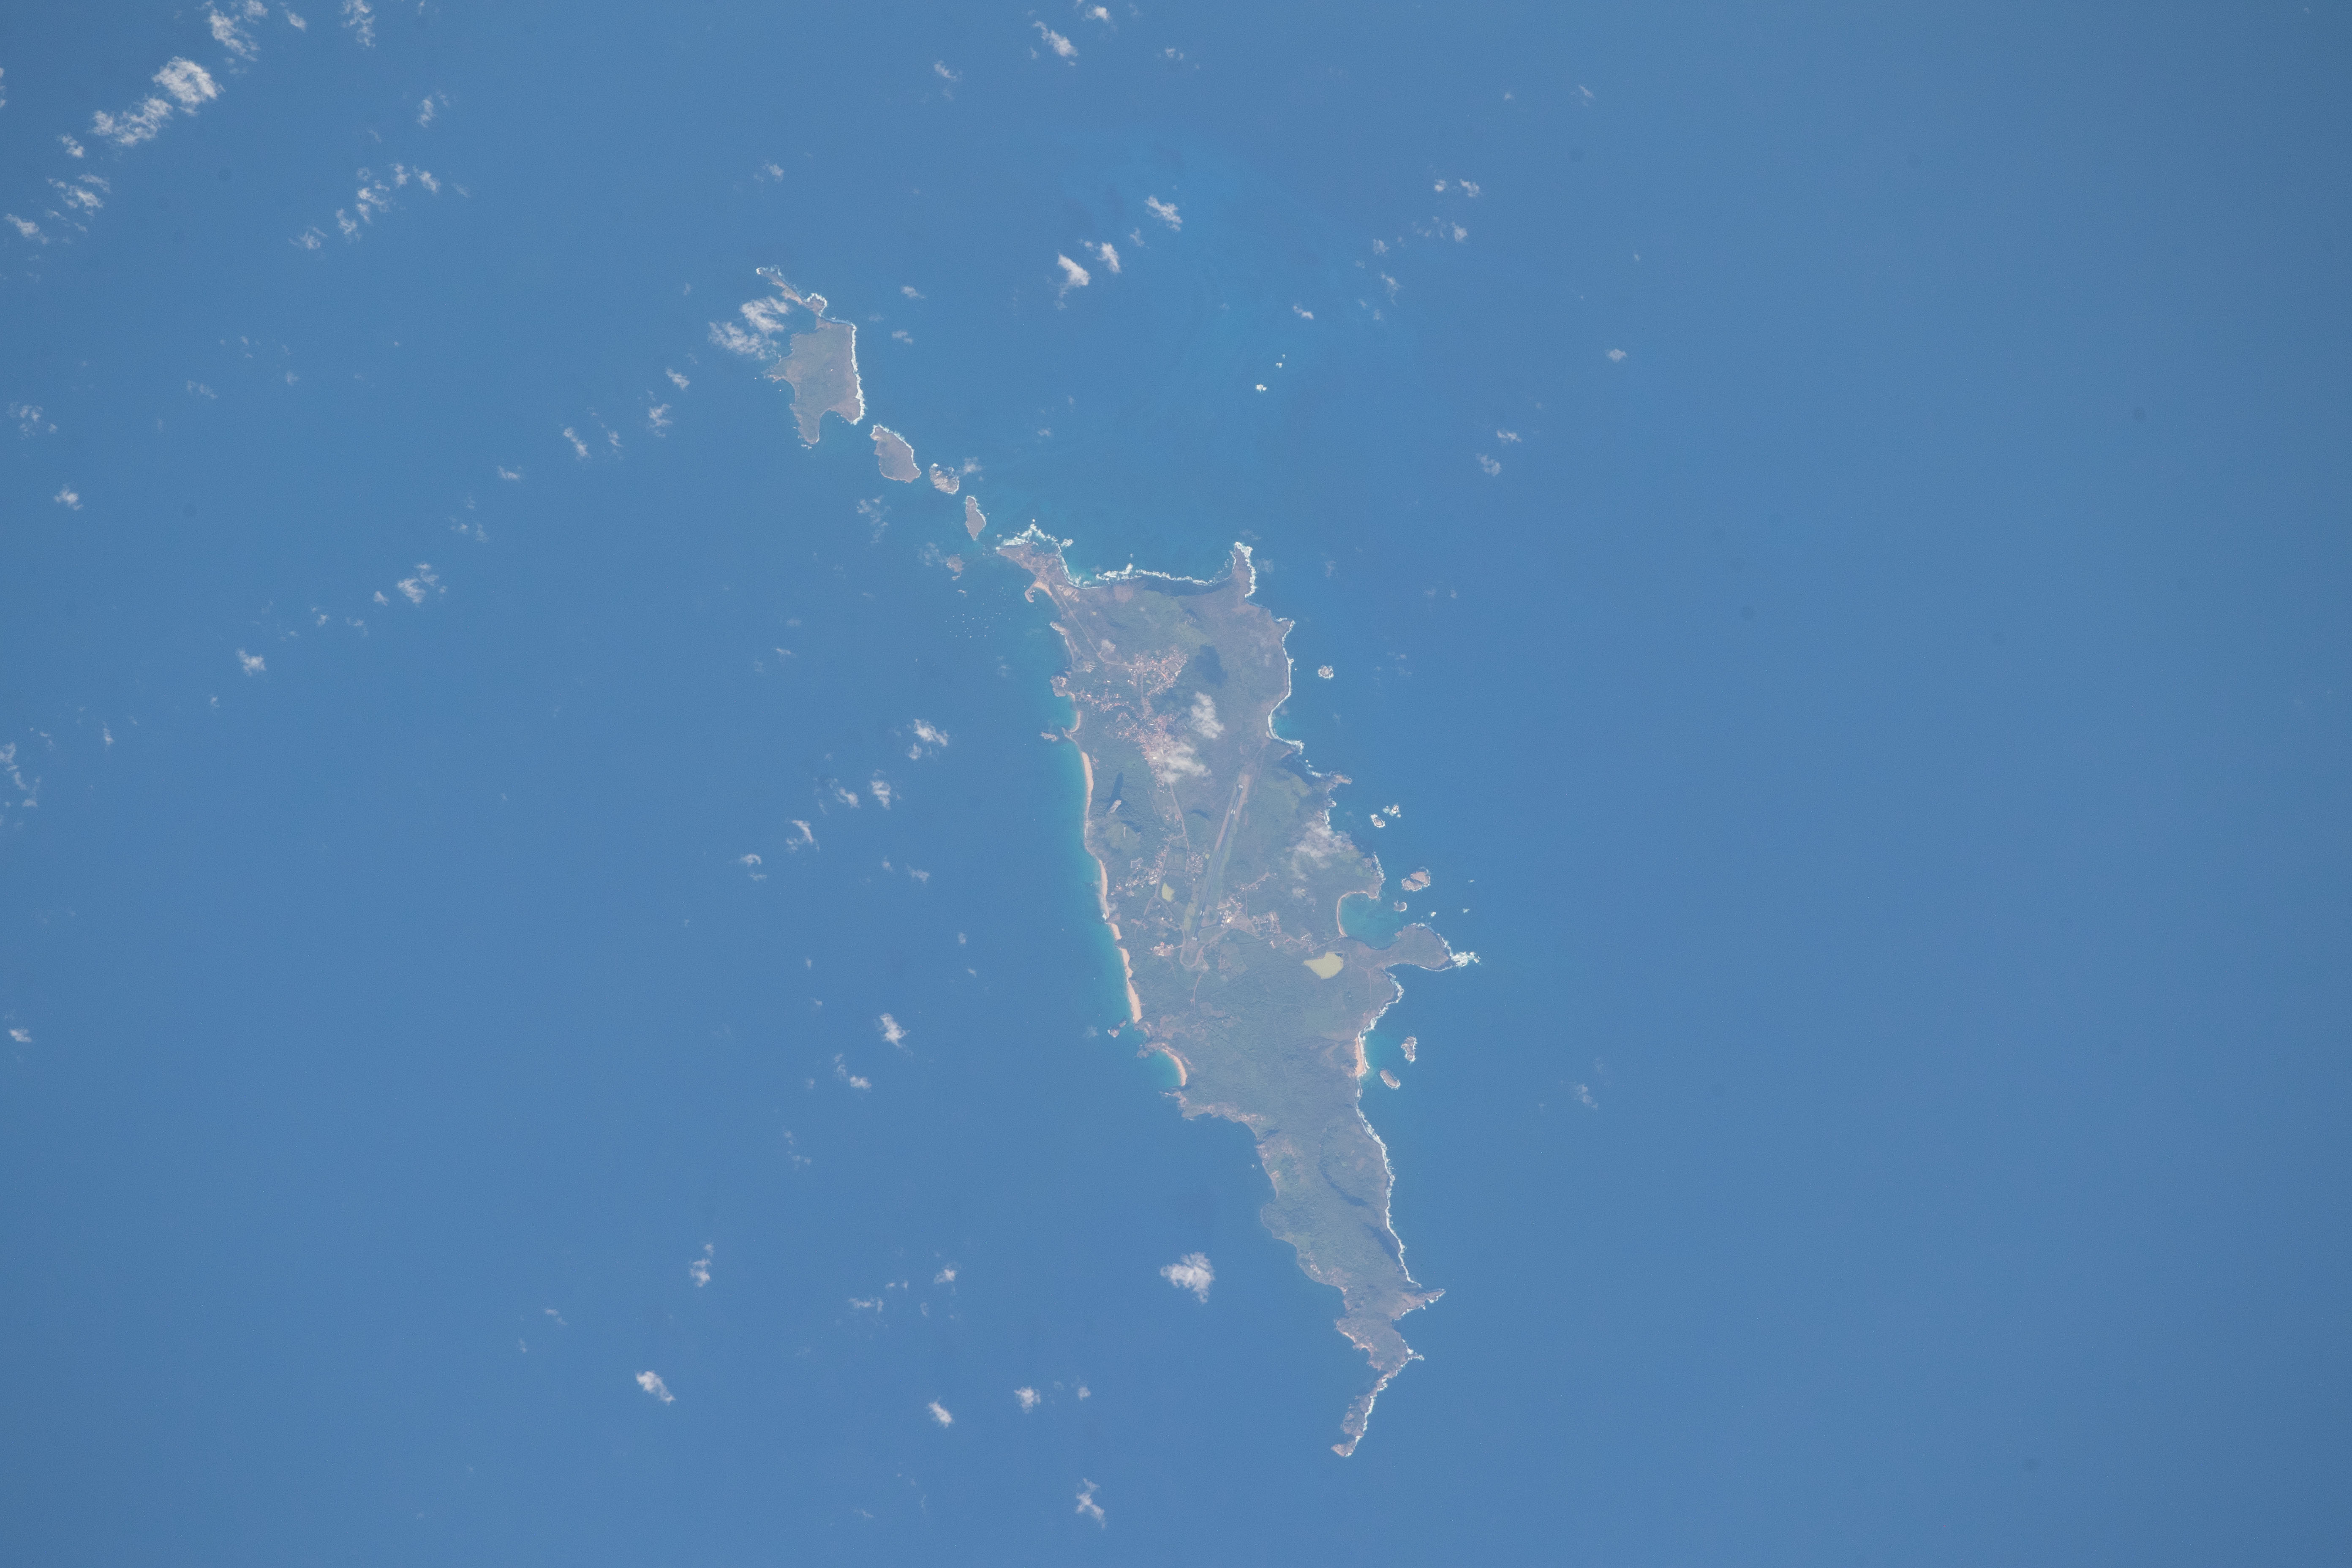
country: BRAZIL
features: FERNANDO DE NORONHA ISLAND, DOS REMEDIOS VILLAGE, FERNANDO DE NORONHA MARINE NATIONAL PARK
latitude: -3.9
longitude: -32.4
